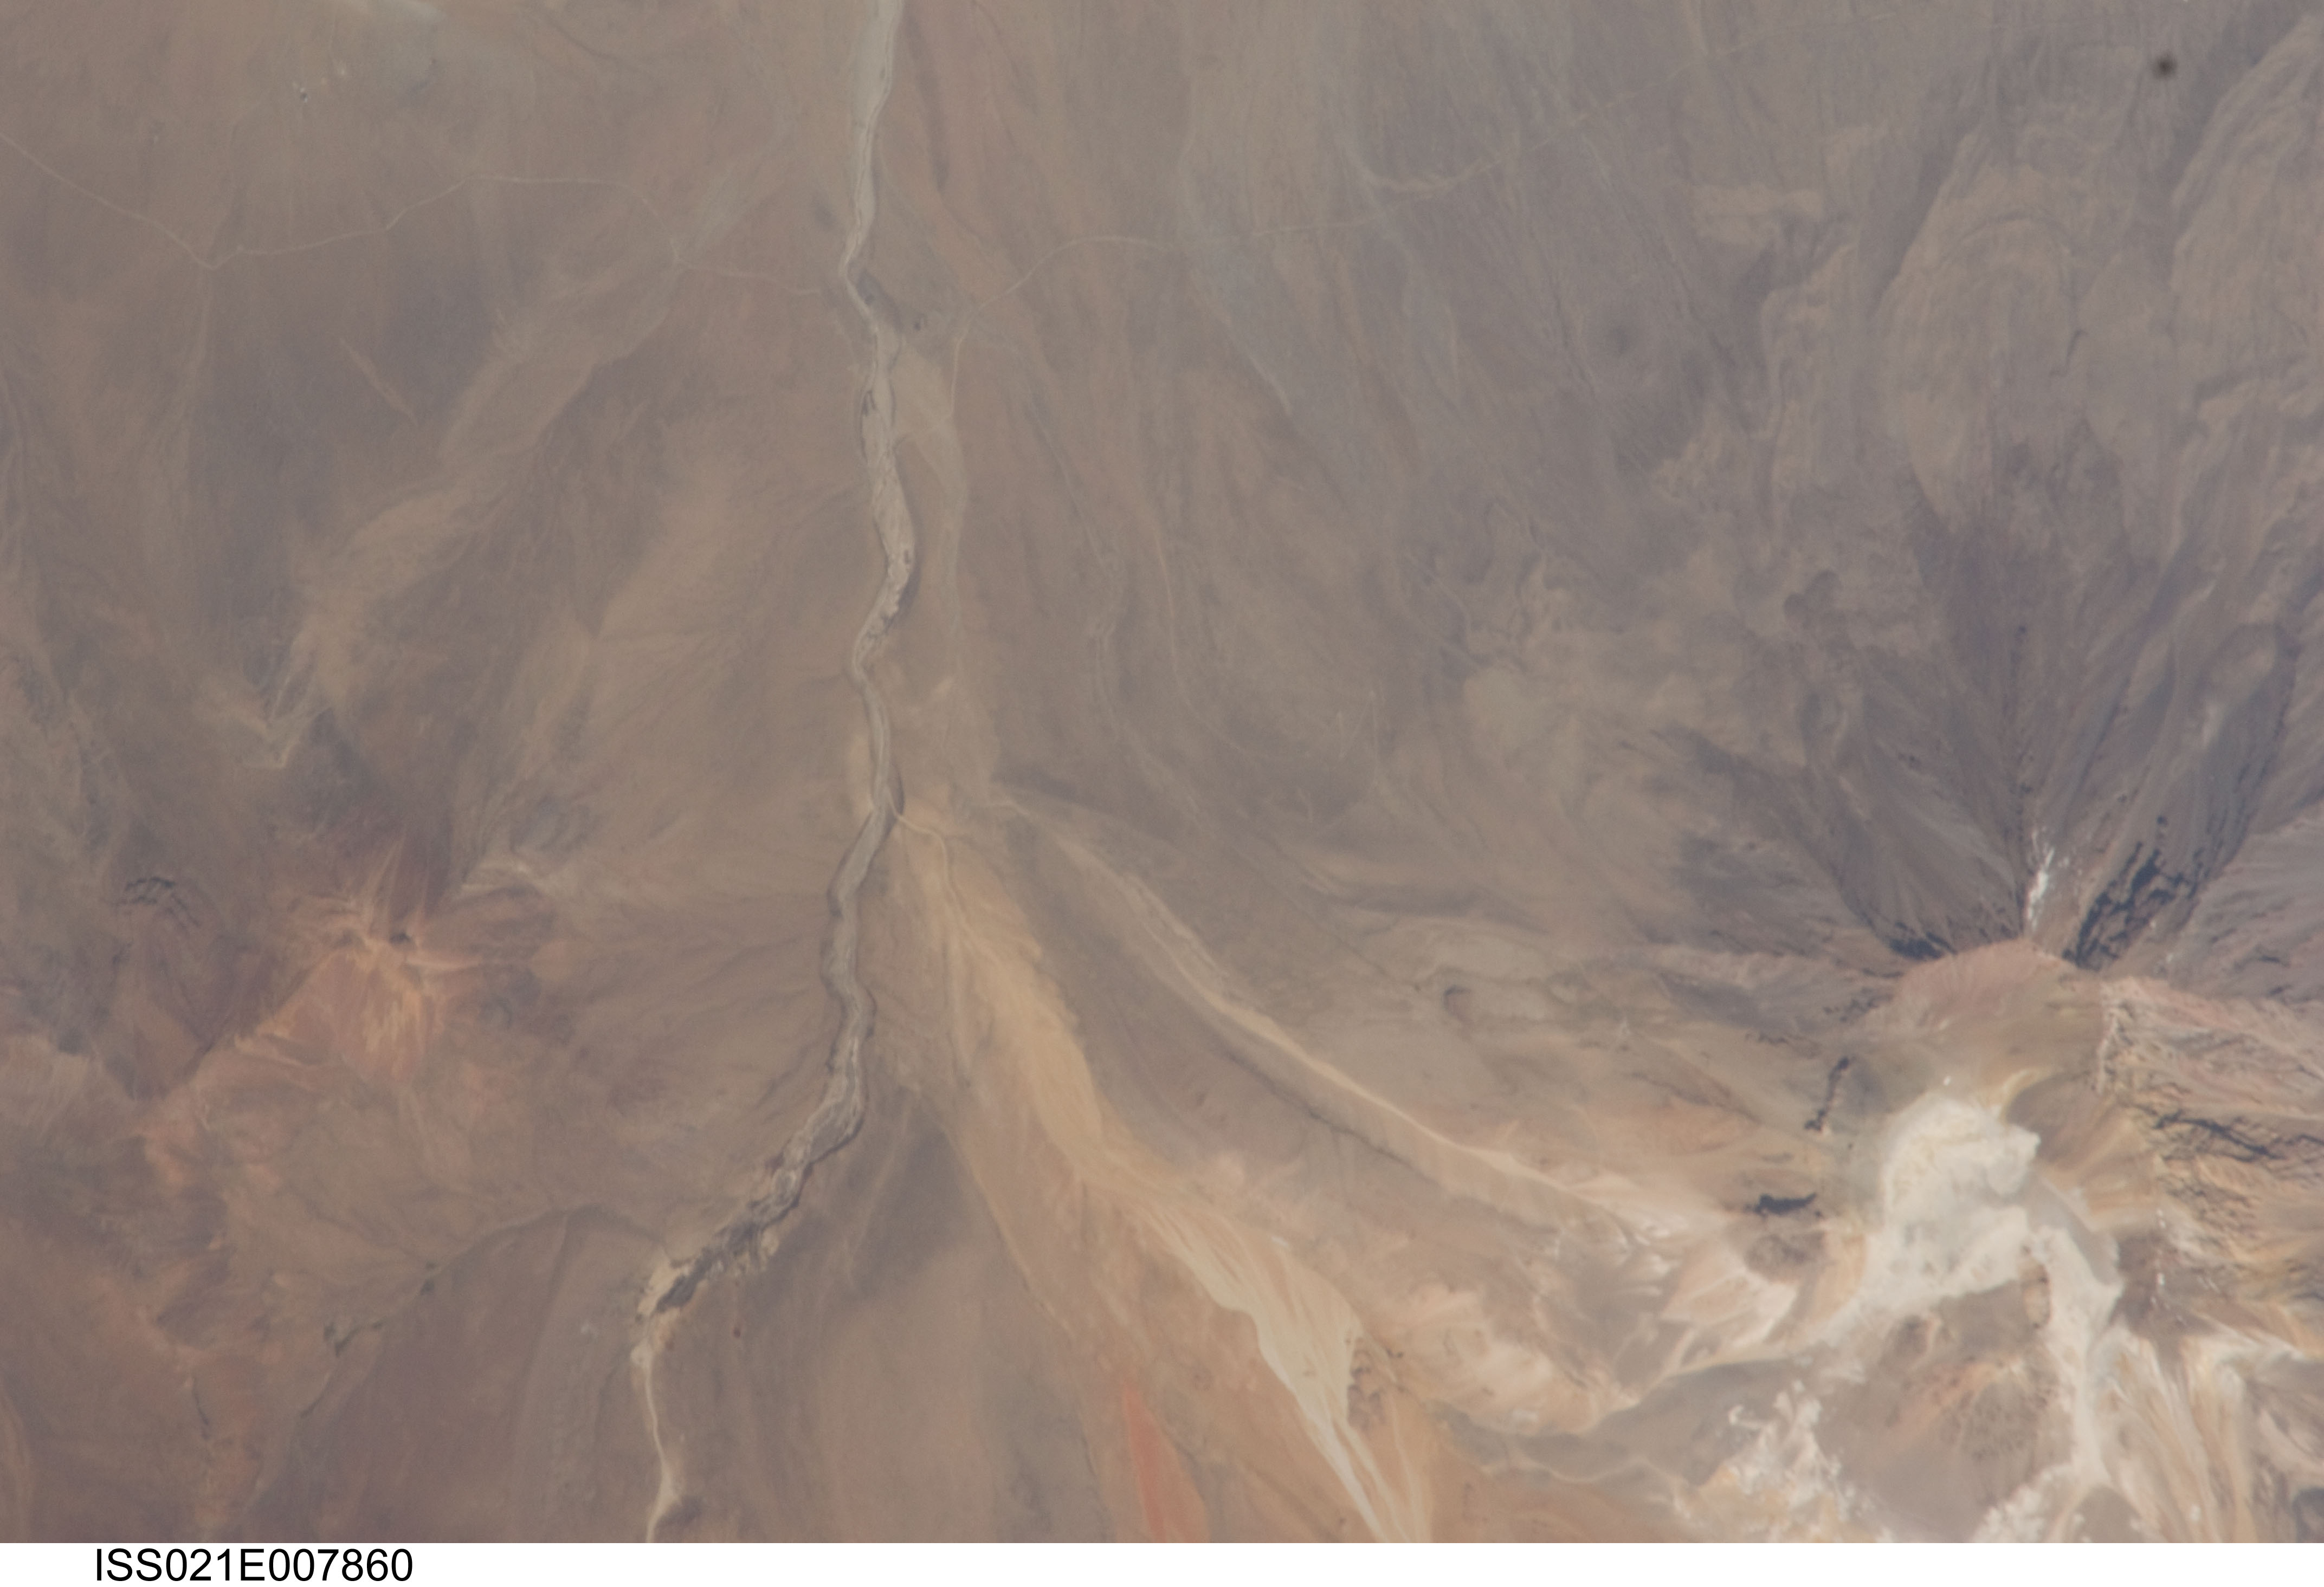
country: CHILE
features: VOLCAN TACORA, RIO LLUTA DRAIN.
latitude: -17.7
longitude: -69.7
